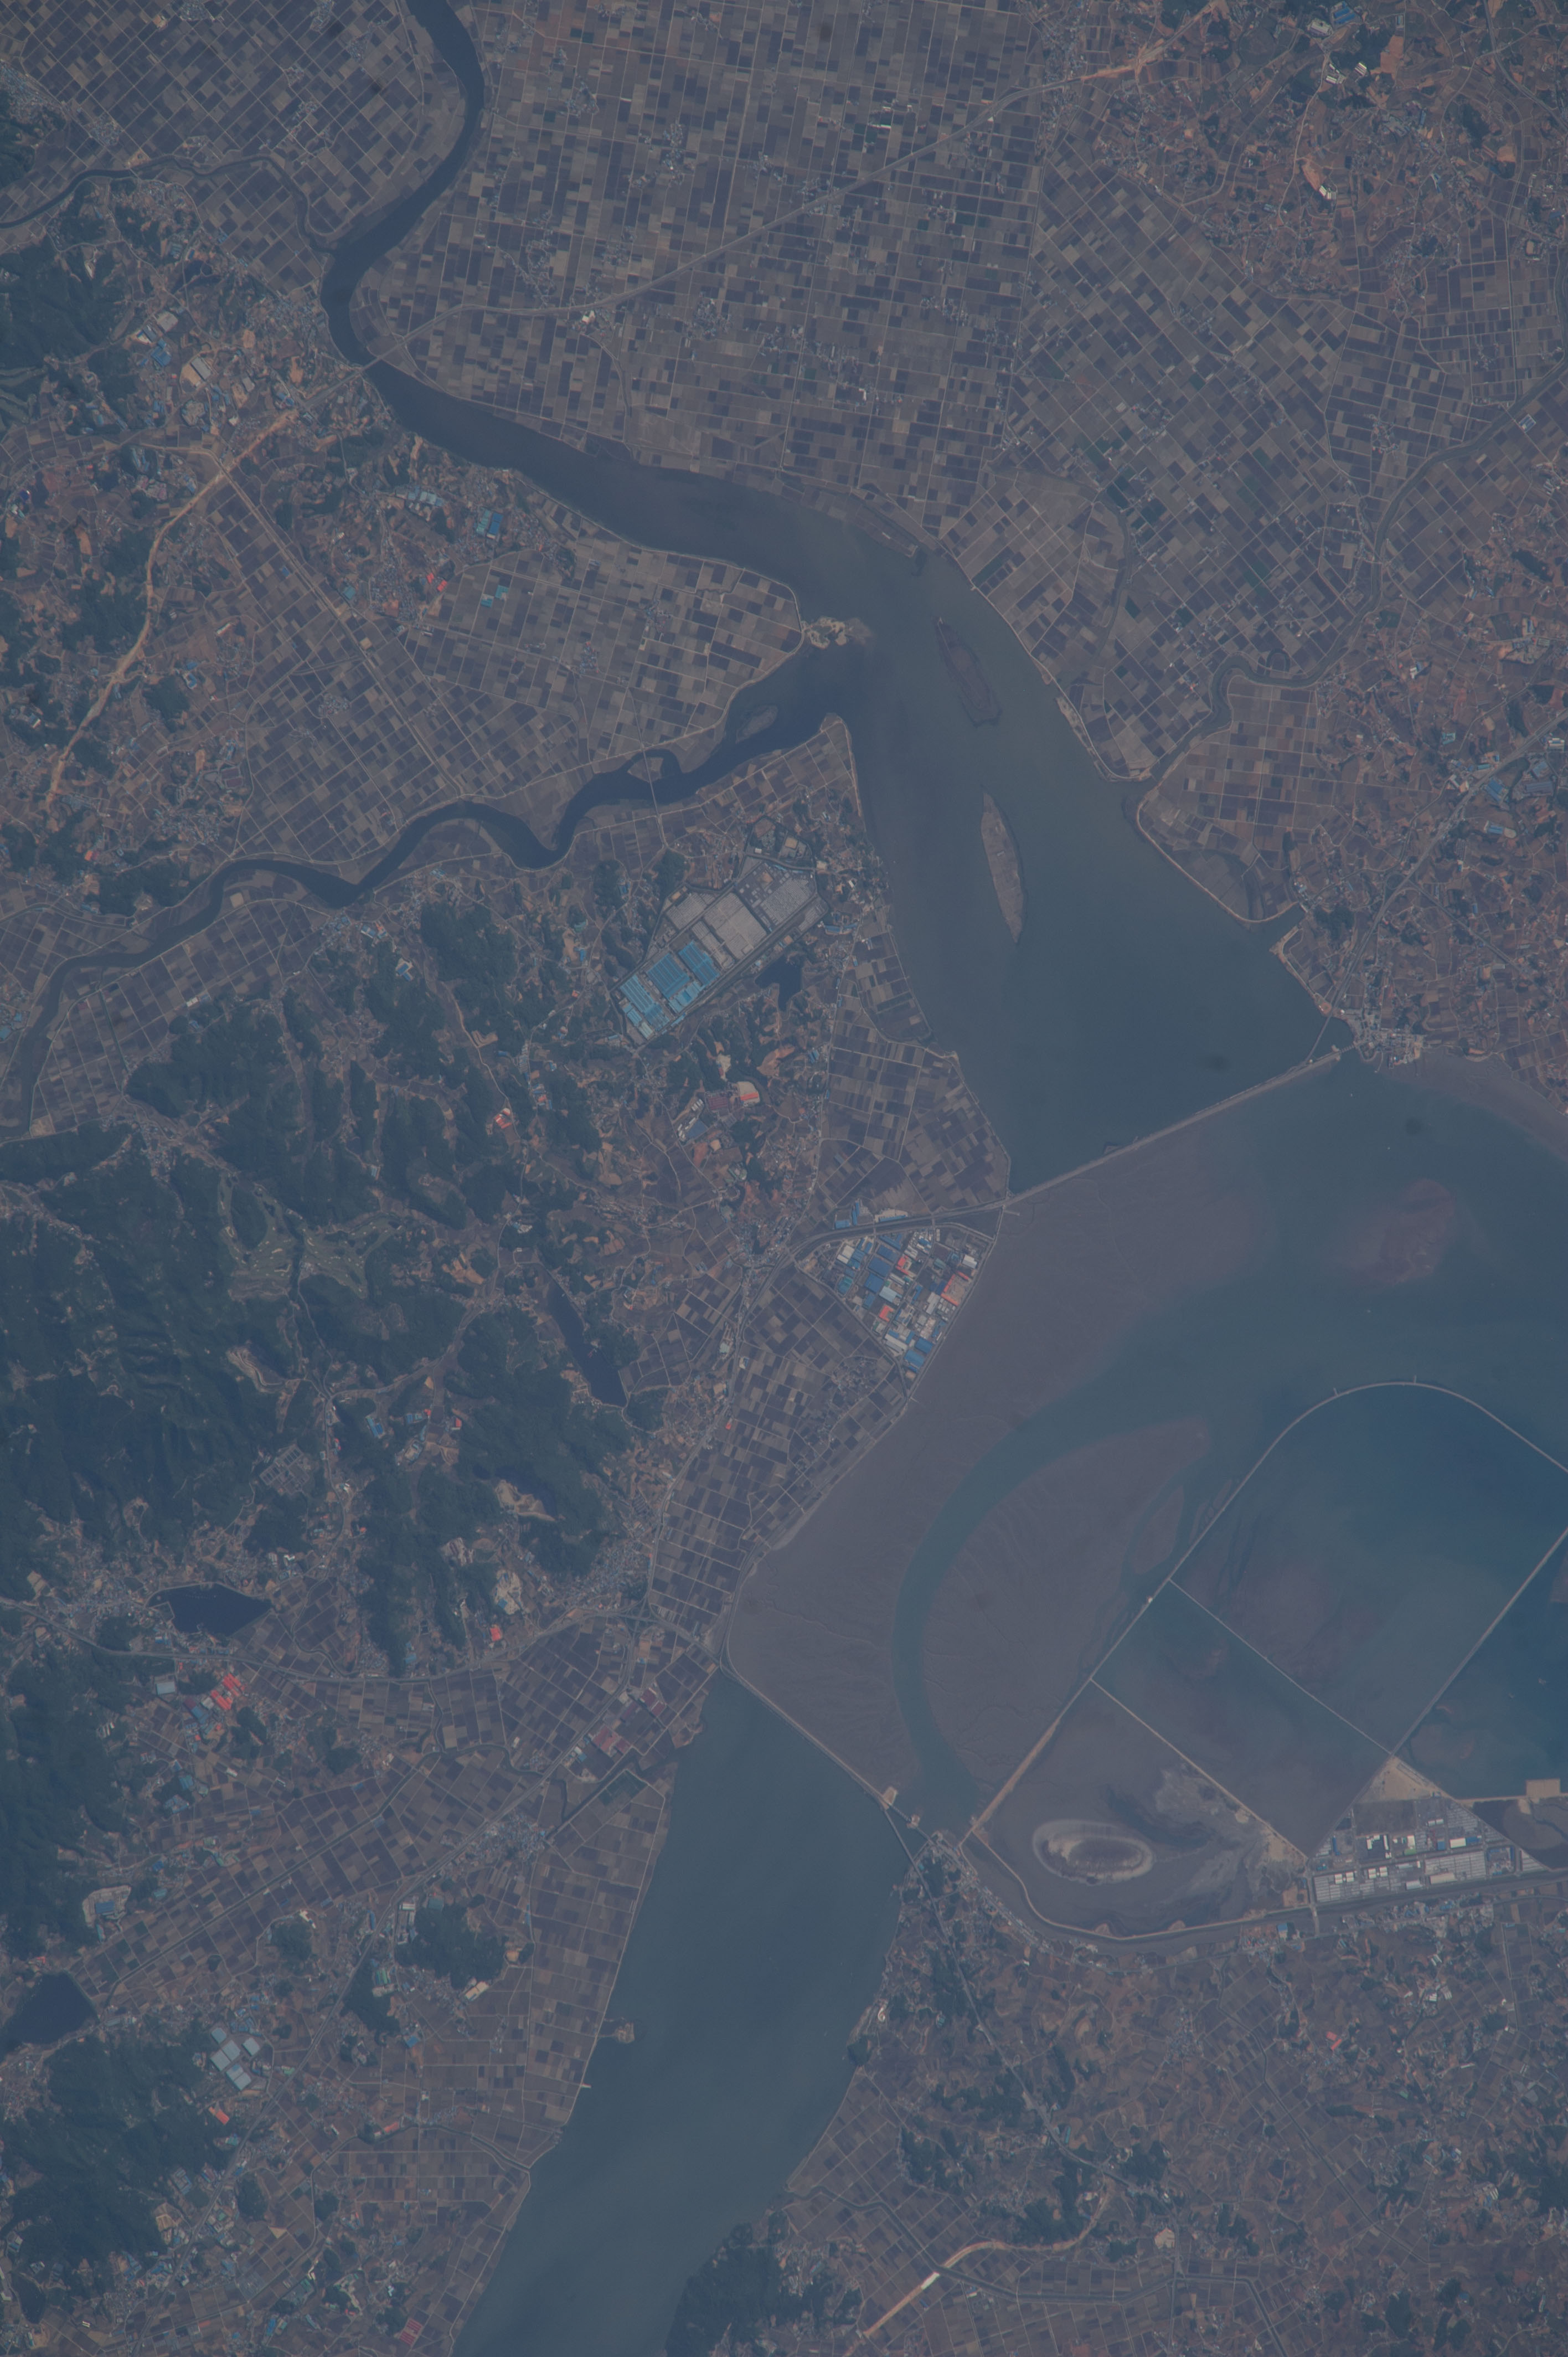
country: SOUTH KOREA
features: INJU-MYEON ASAN-SI, CHUNGCHEONGNAM-DO SOUTH KOREA,W, SOUTH KOREA, GYEONGGI-DO, CHUNGCHEONGNAM-DO, ASAN BAY, INJU-MYEON, HYEONDAE-RO, EUMBONG-MYEON, SINCHANG-MYEON,ASAN-YOUNGINMOUNTAIN, BOGUN-RI, SONGAK-EUP, DANGJIN-GUN, CHUNGCHEONGNAM-DO, SOUTH KOREA,SAPGYO LAKE, ASANHO LAKE
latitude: 36.9
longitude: 126.9
